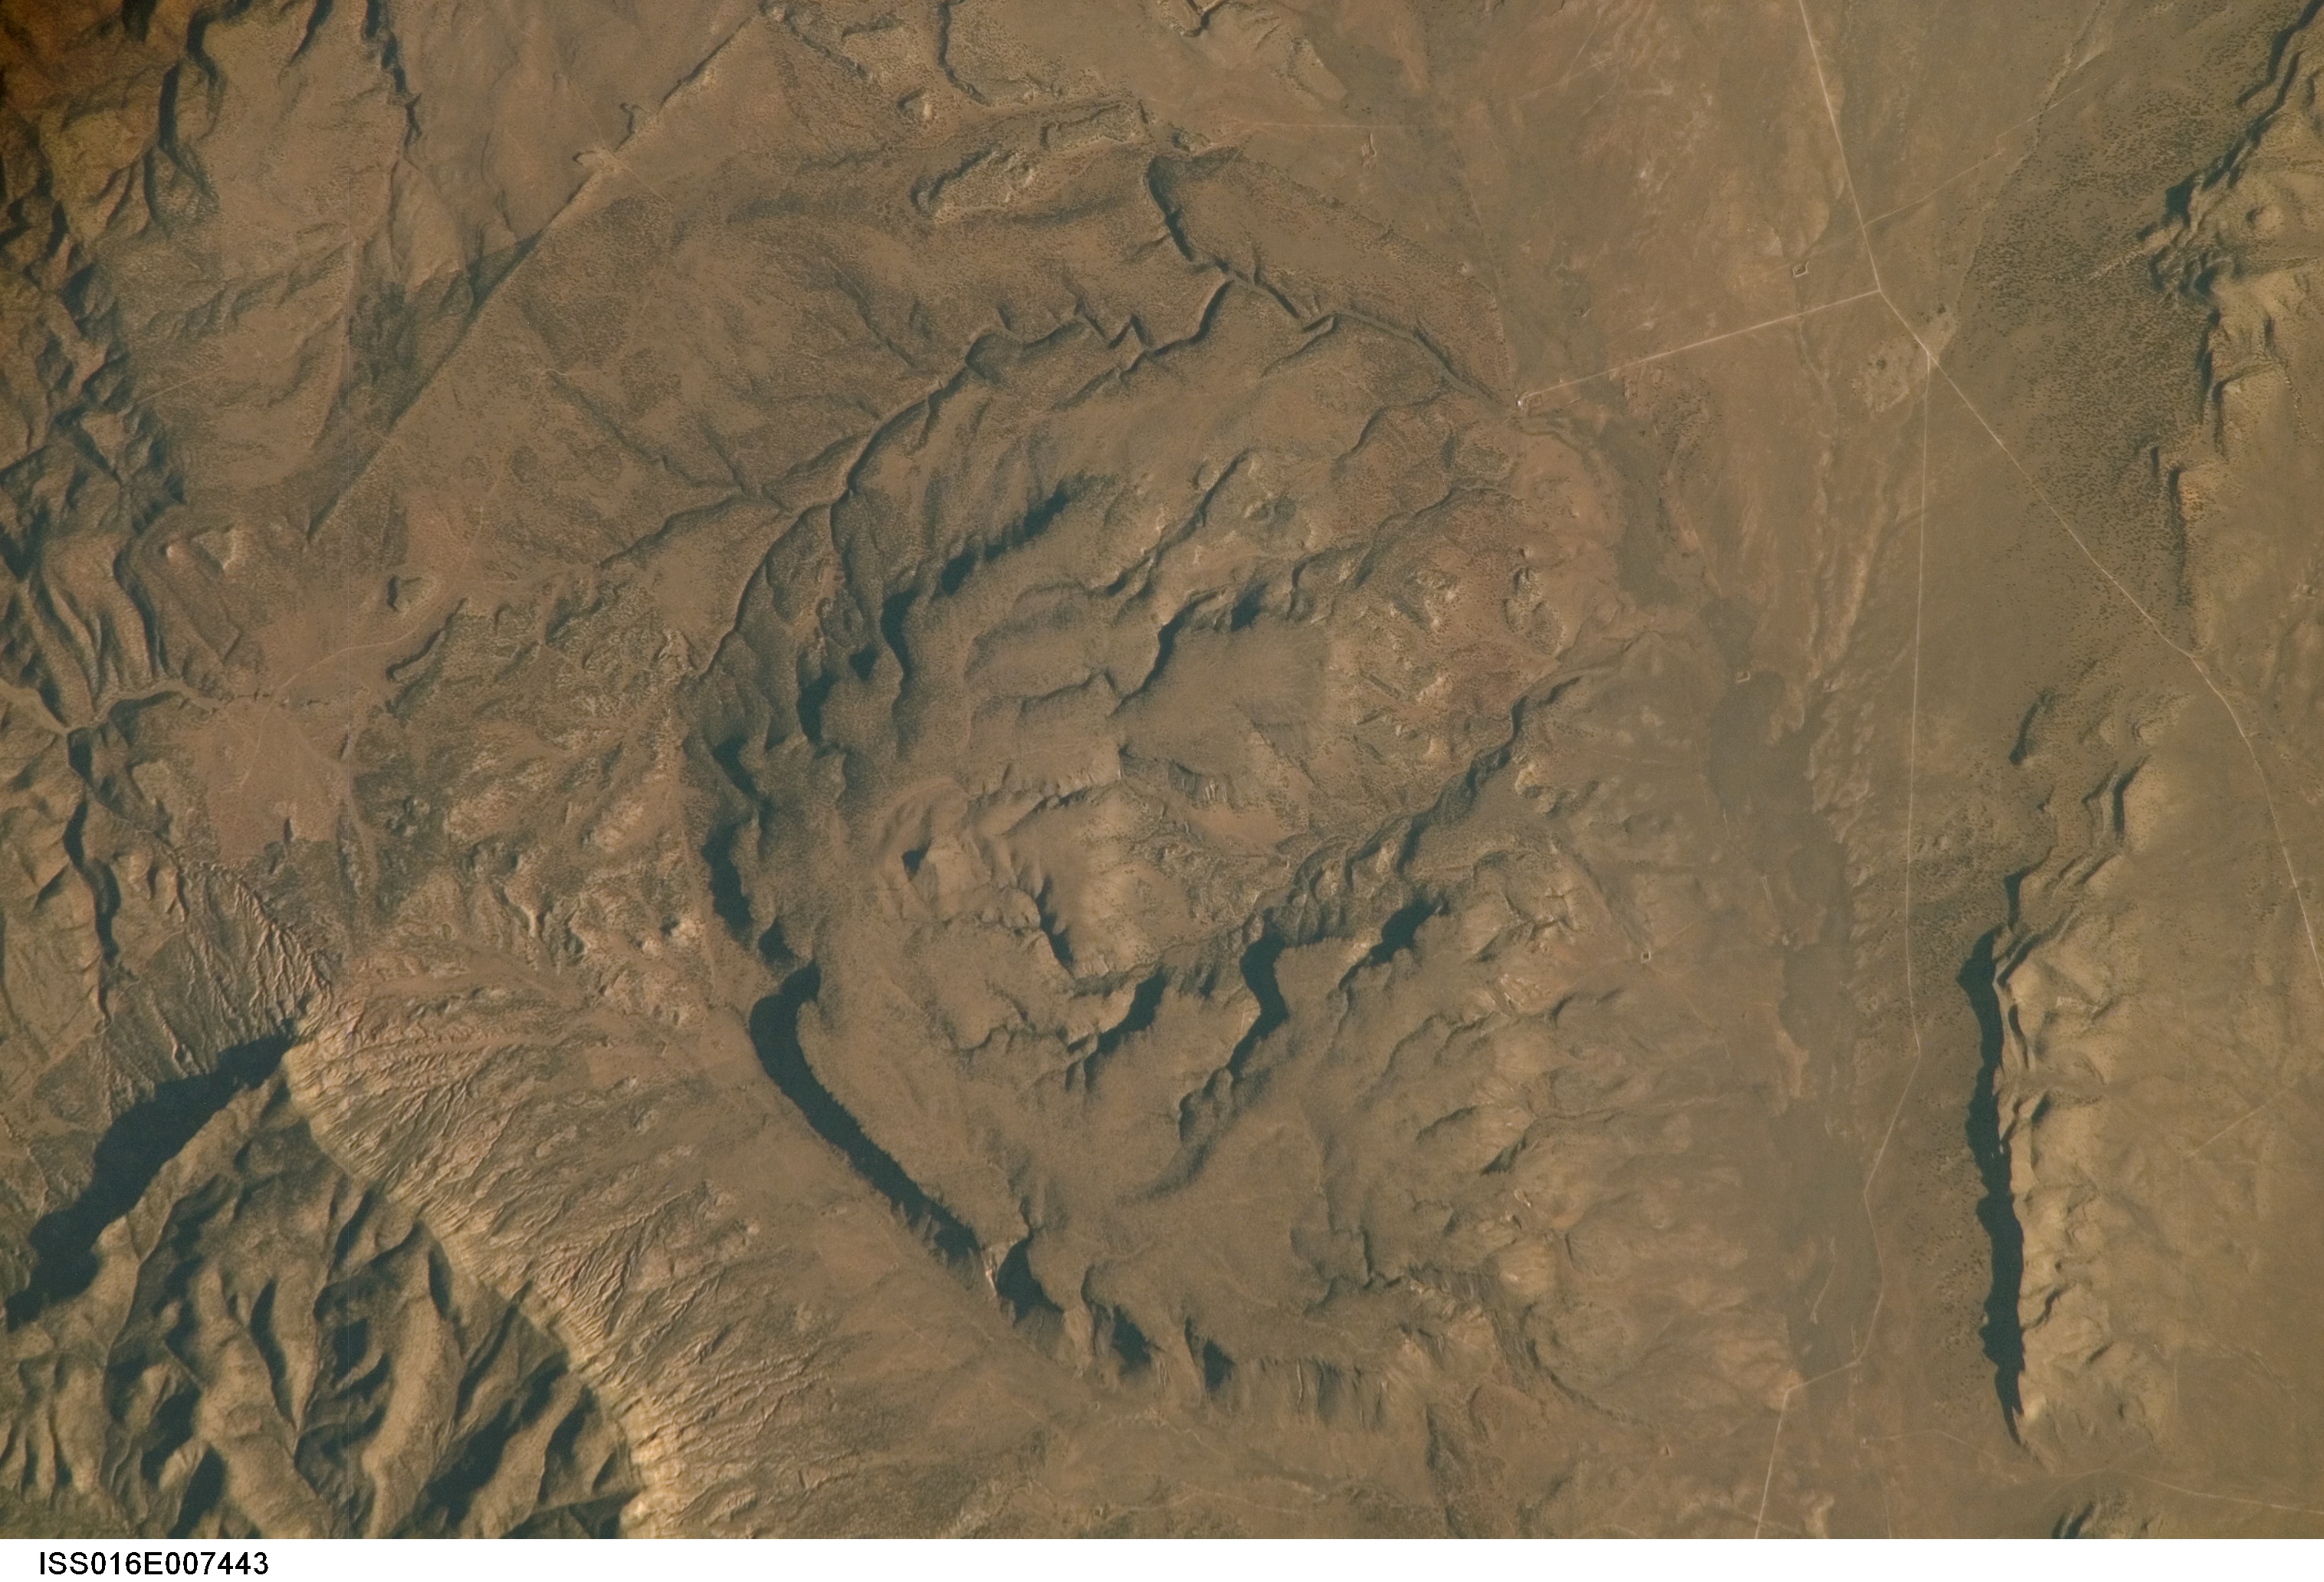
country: USA-NEW MEXICO
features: MESA REDONDA, SIERRA LARGA
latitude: 34.2
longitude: -106.5
